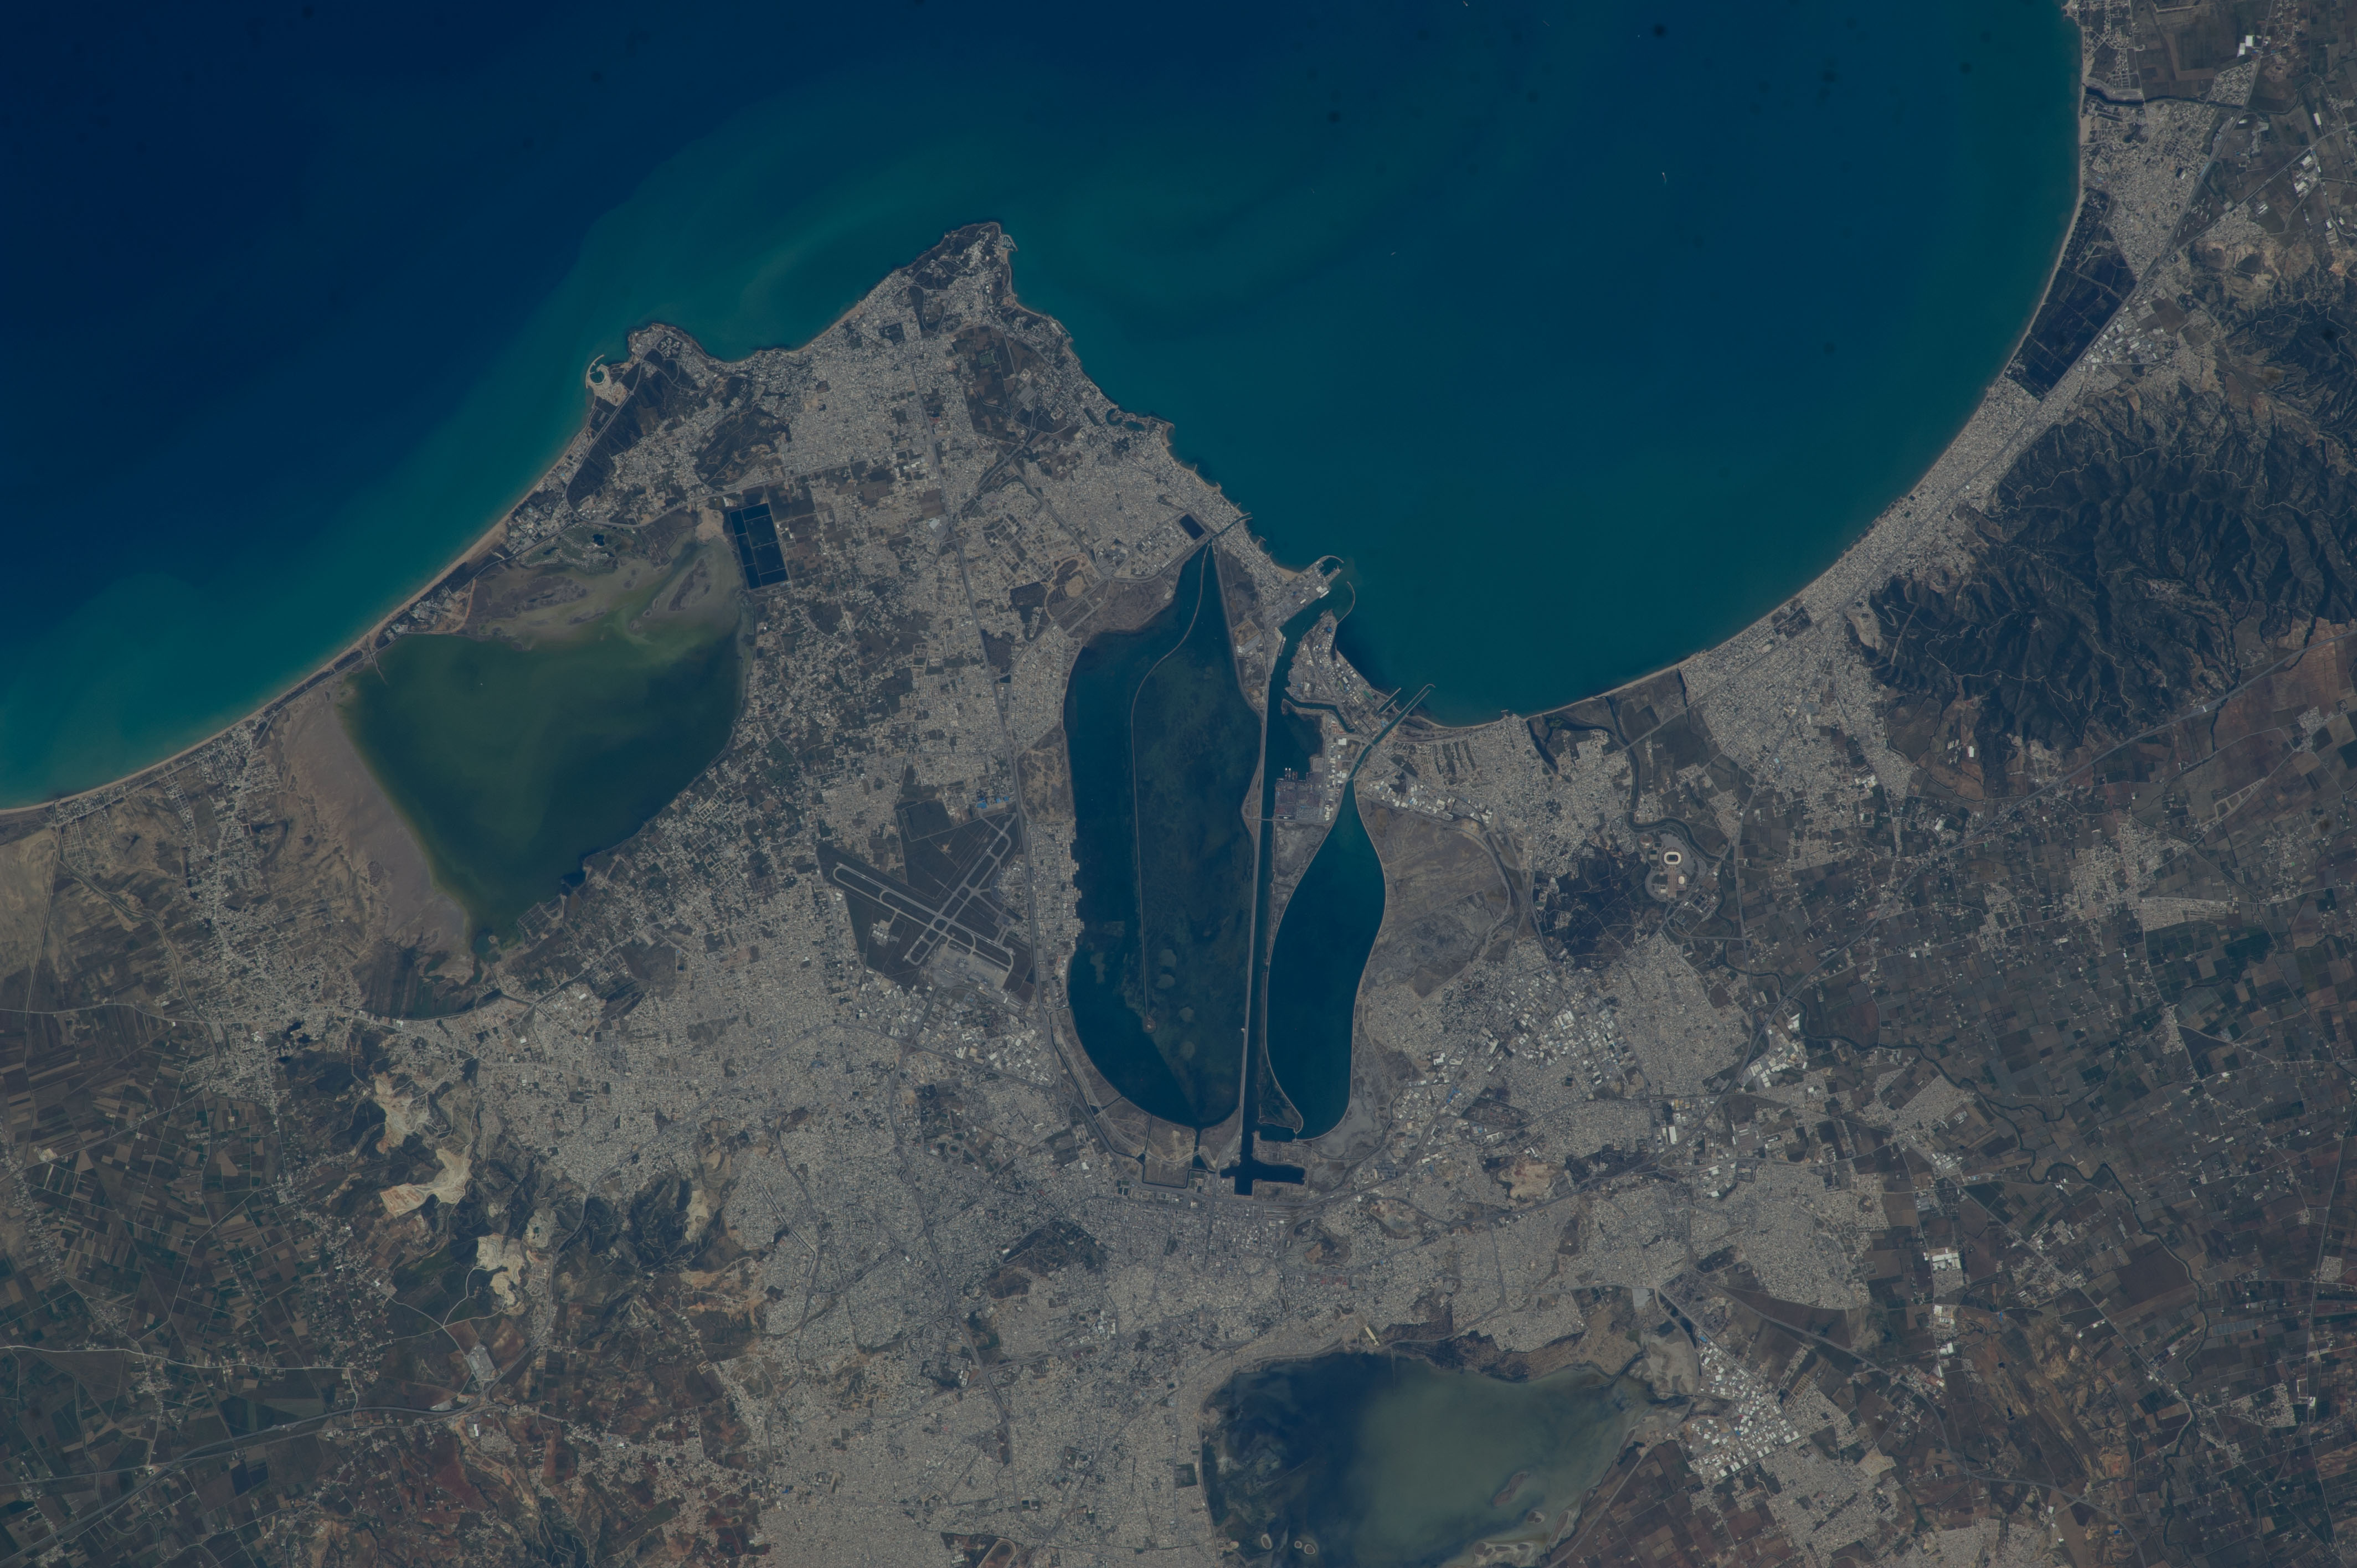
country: TUNISIA
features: COASTLINE, GULF OF TUNIS, TUNIS CITY, TUNIS LAKE, NORTH AFRICA
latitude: 36.8
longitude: 10.3
